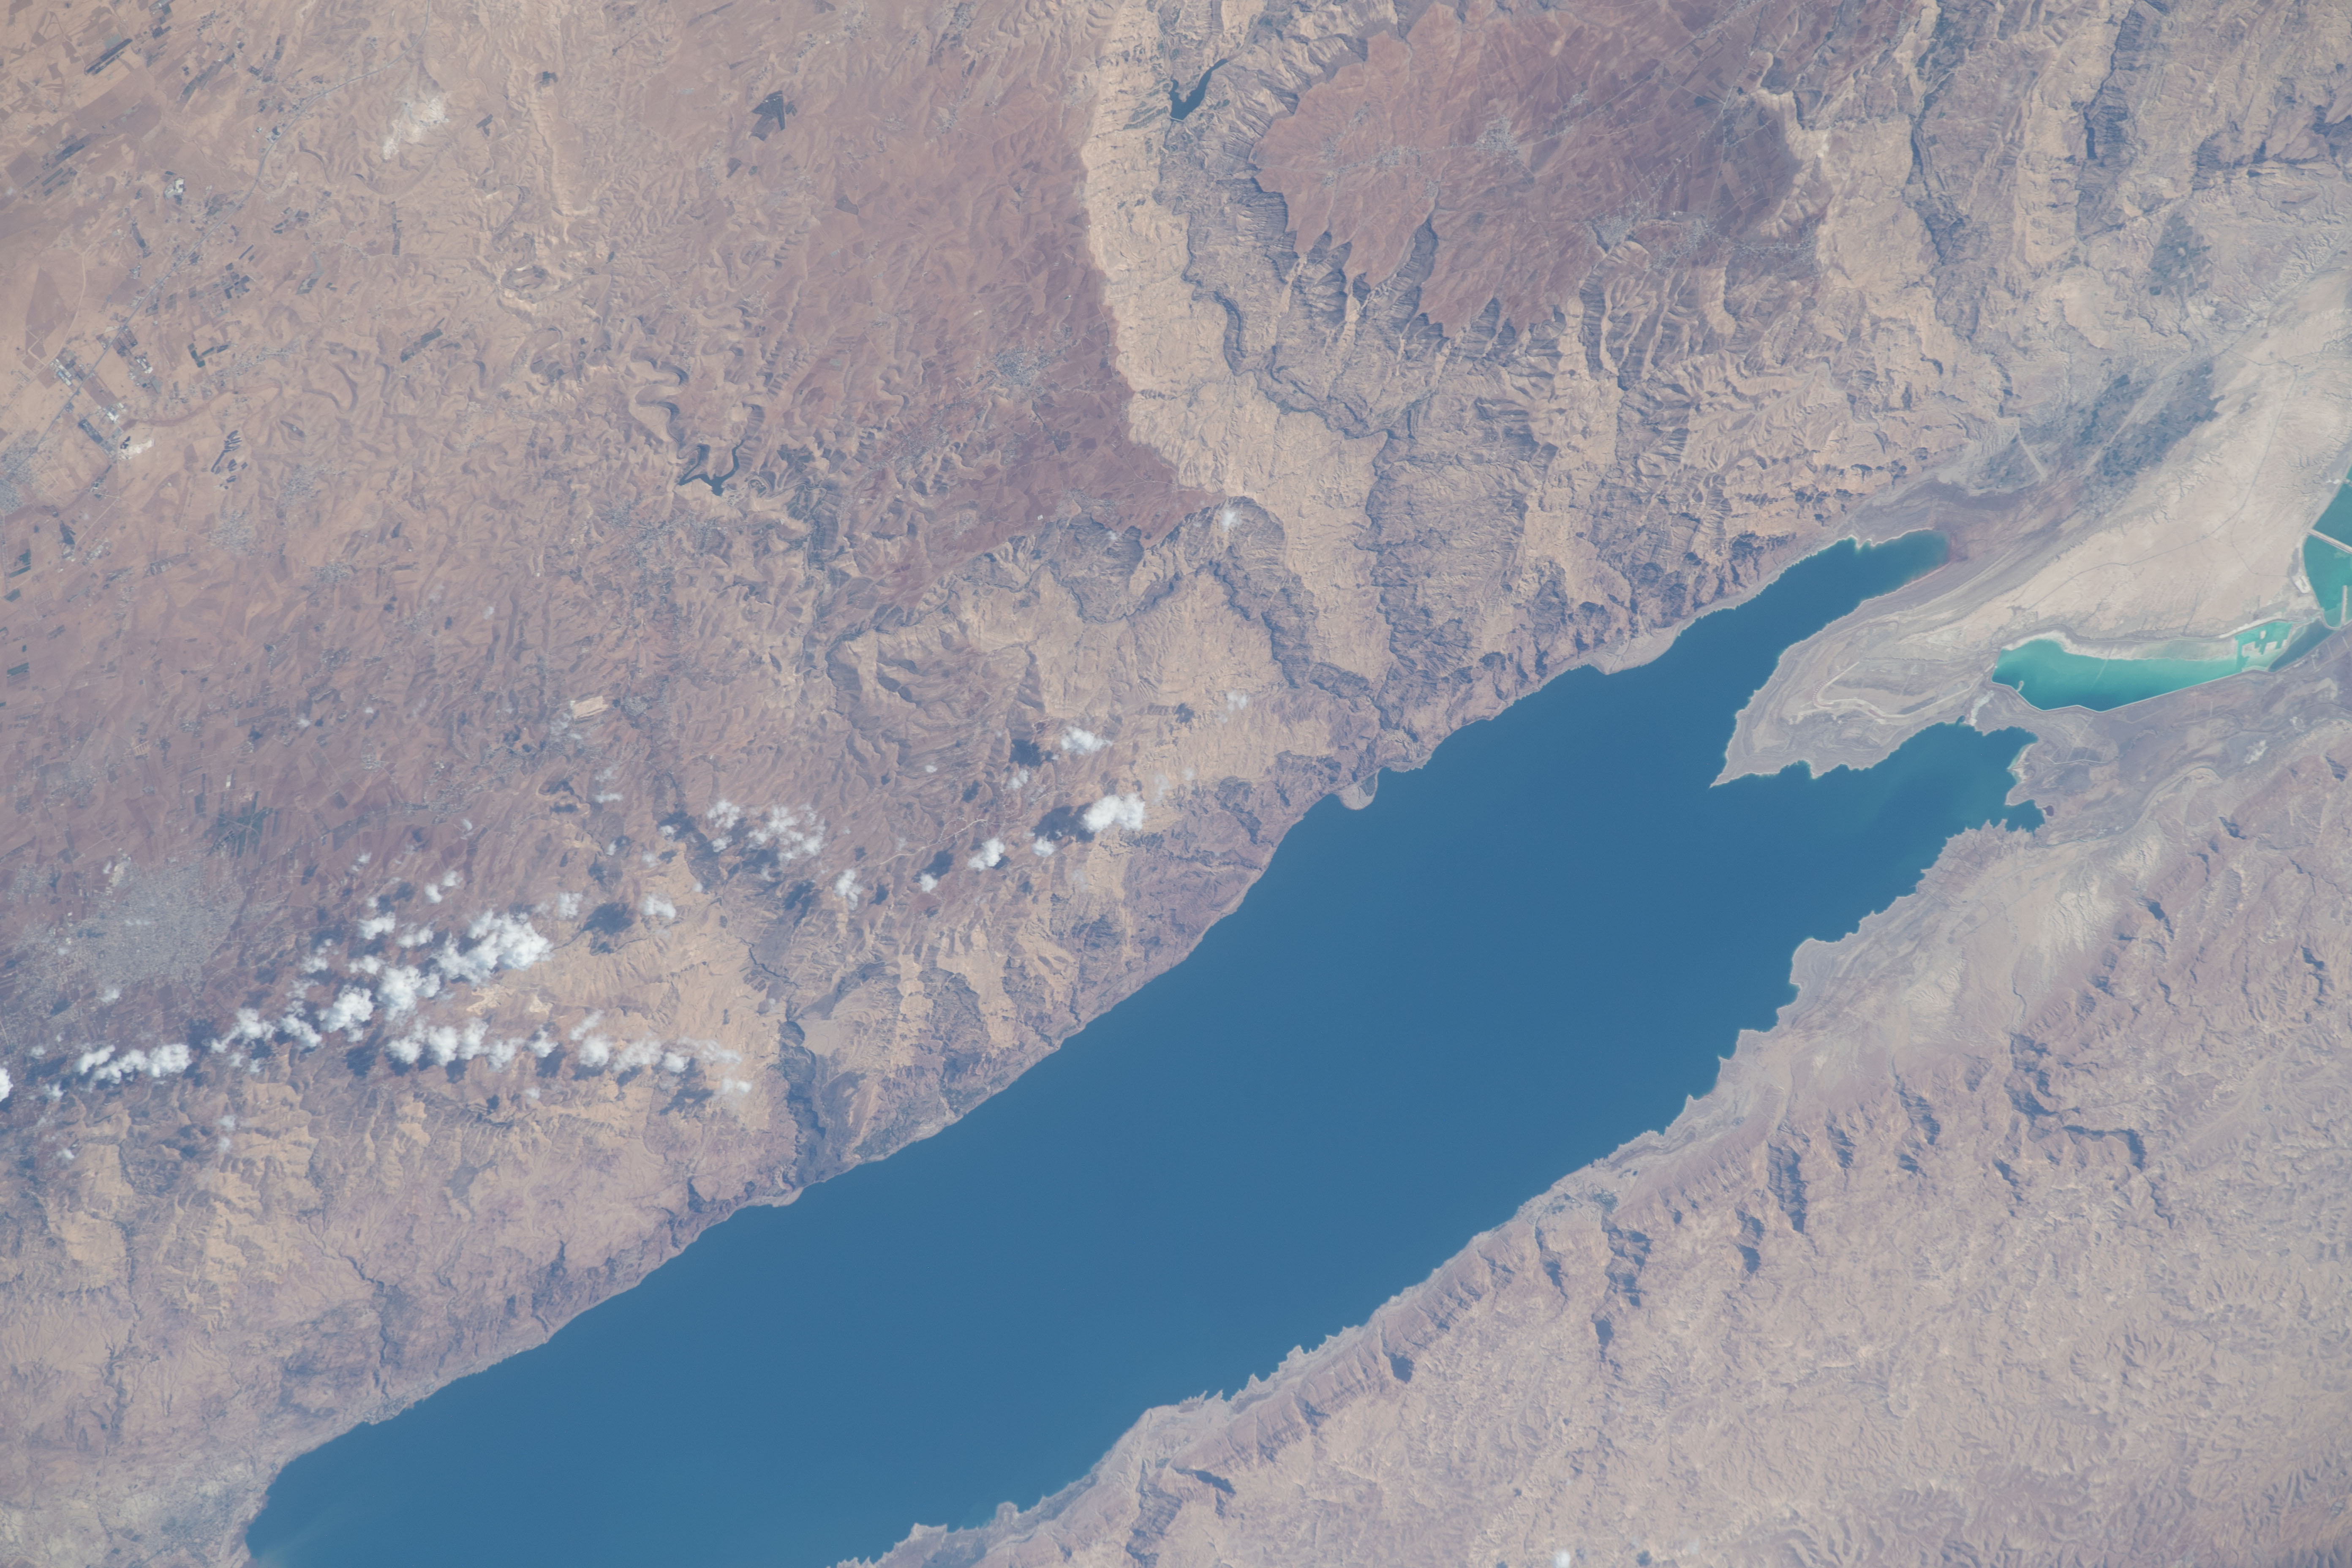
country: JORDAN
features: DEAD SEA
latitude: 31.5
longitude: 35.6
